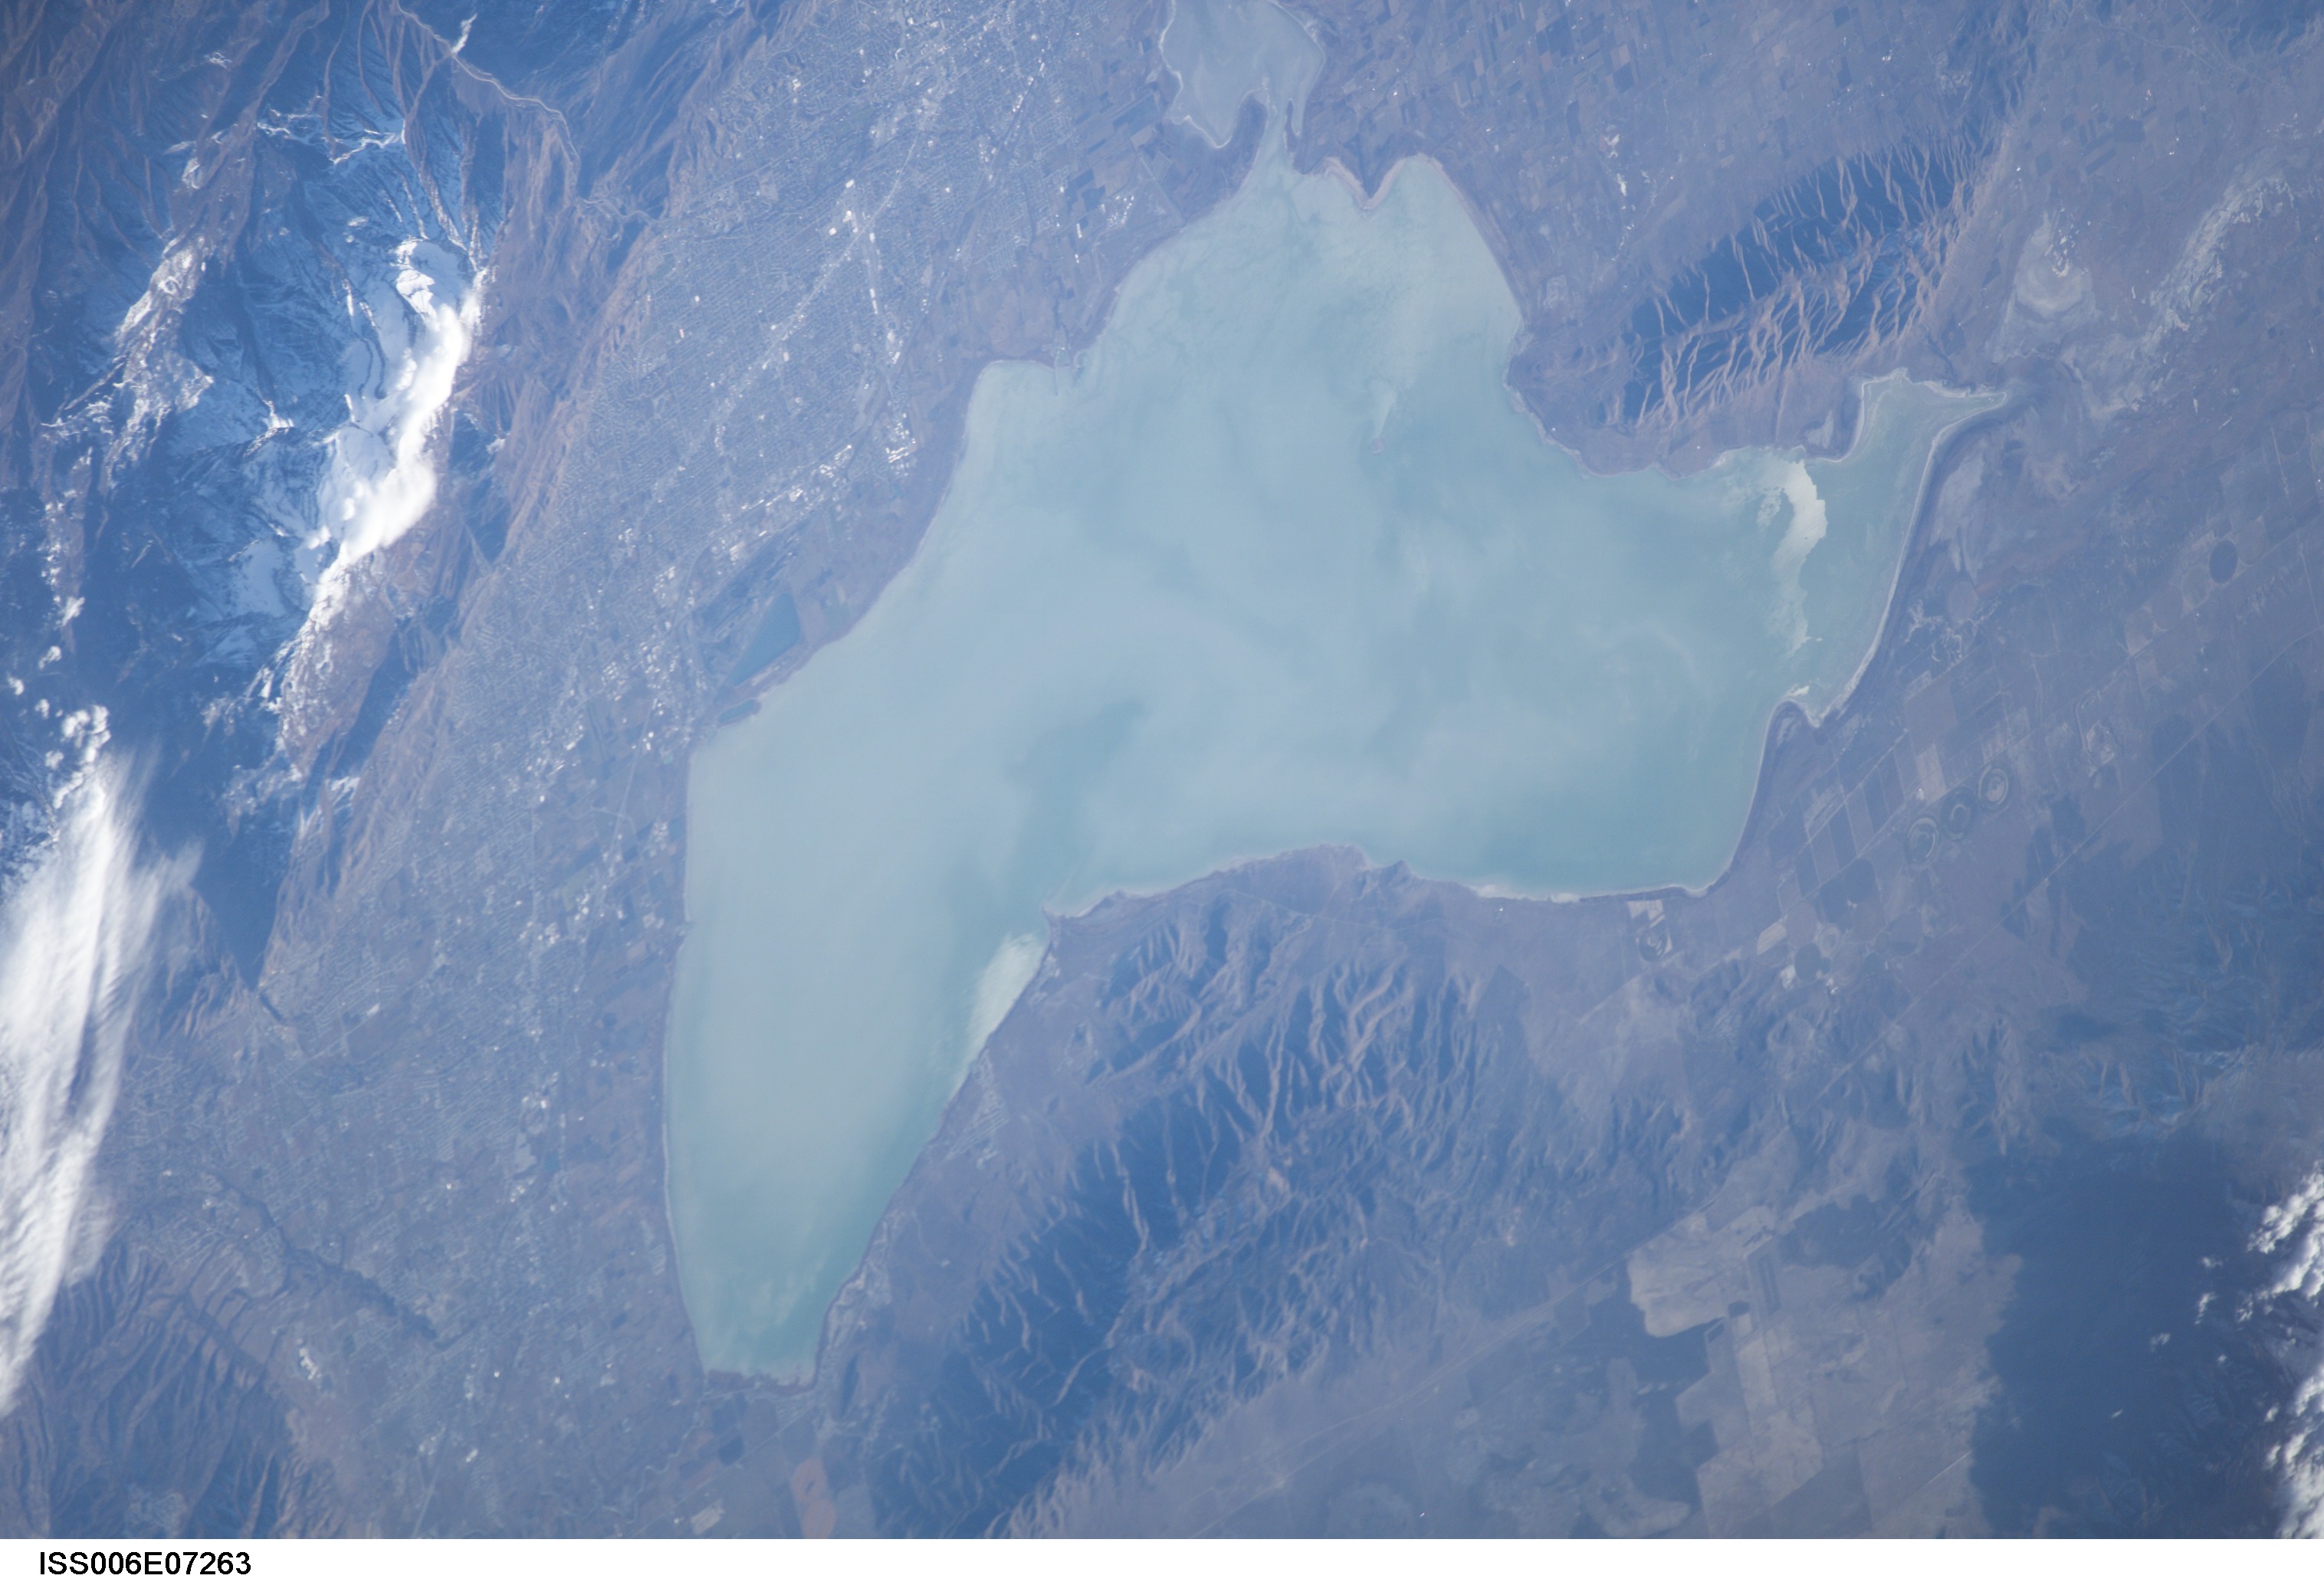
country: USA-UTAH
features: UTAH LAKE, PROVO, WASATCH RANGE
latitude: 40.0
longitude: -112.0
